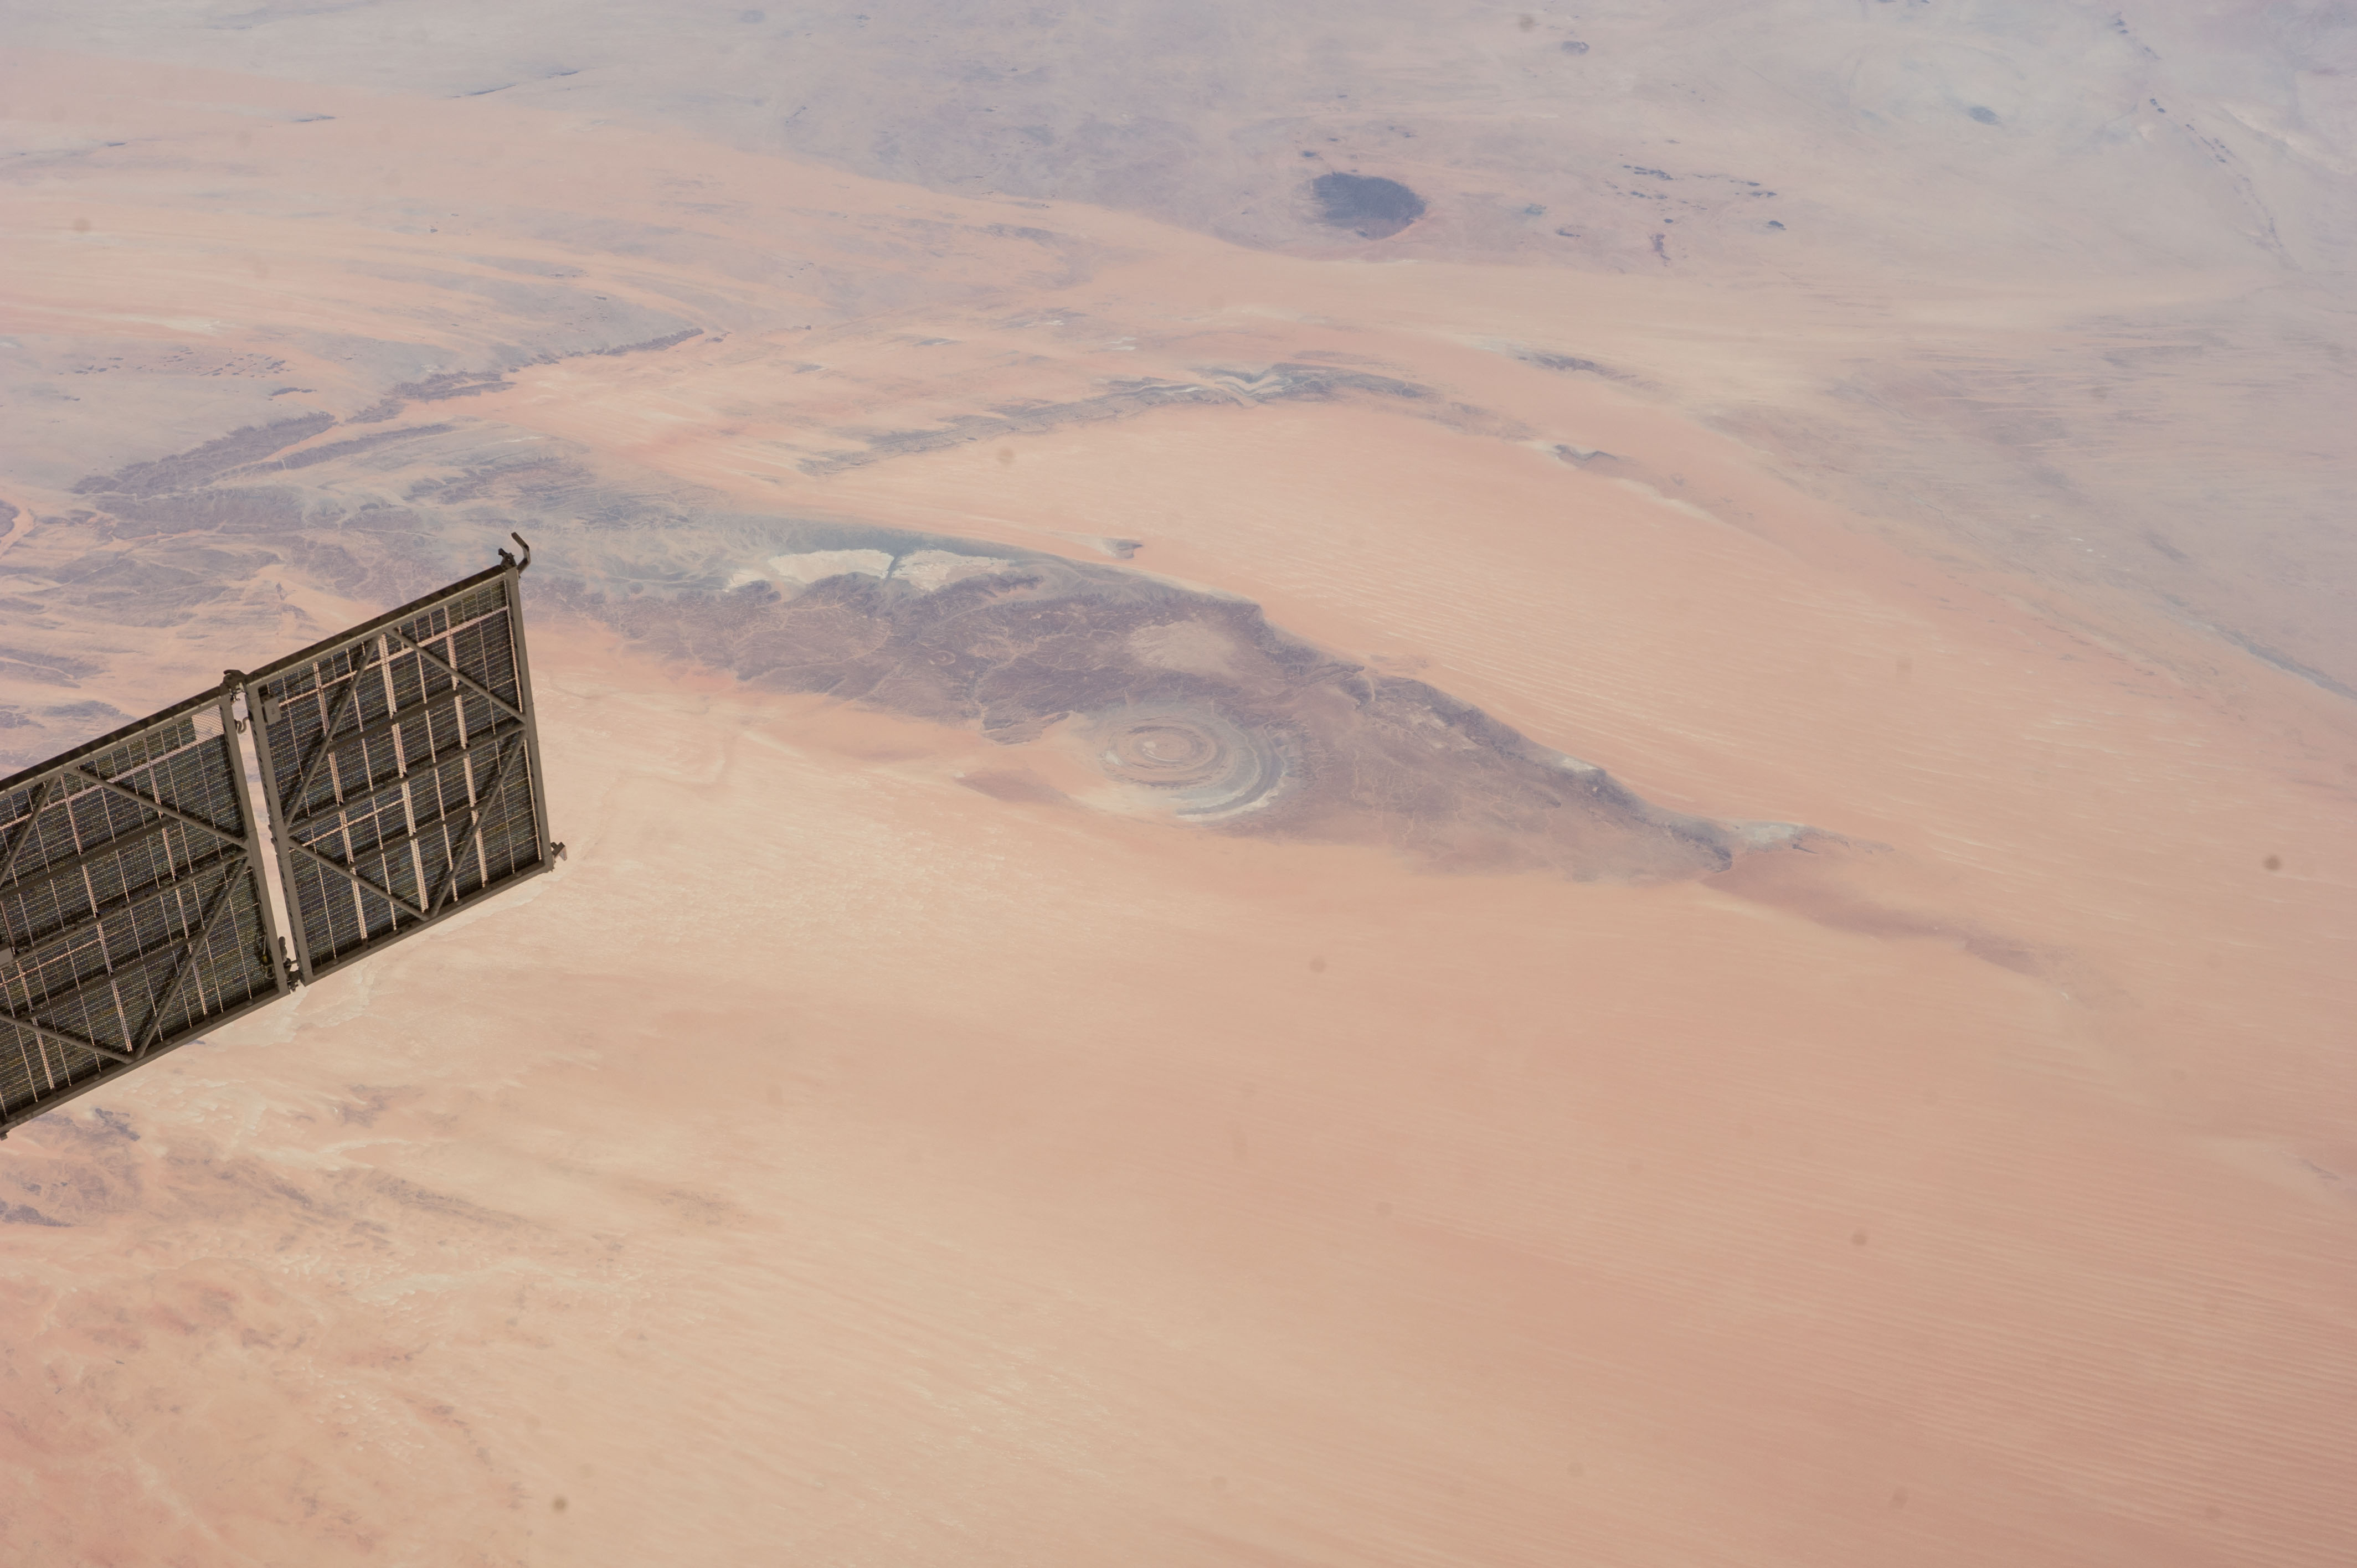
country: MAURITANIA
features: RICHAT STRUCTURE, OUADANE, MOUNTAINS, DESERT
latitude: 21.1
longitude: -11.3
